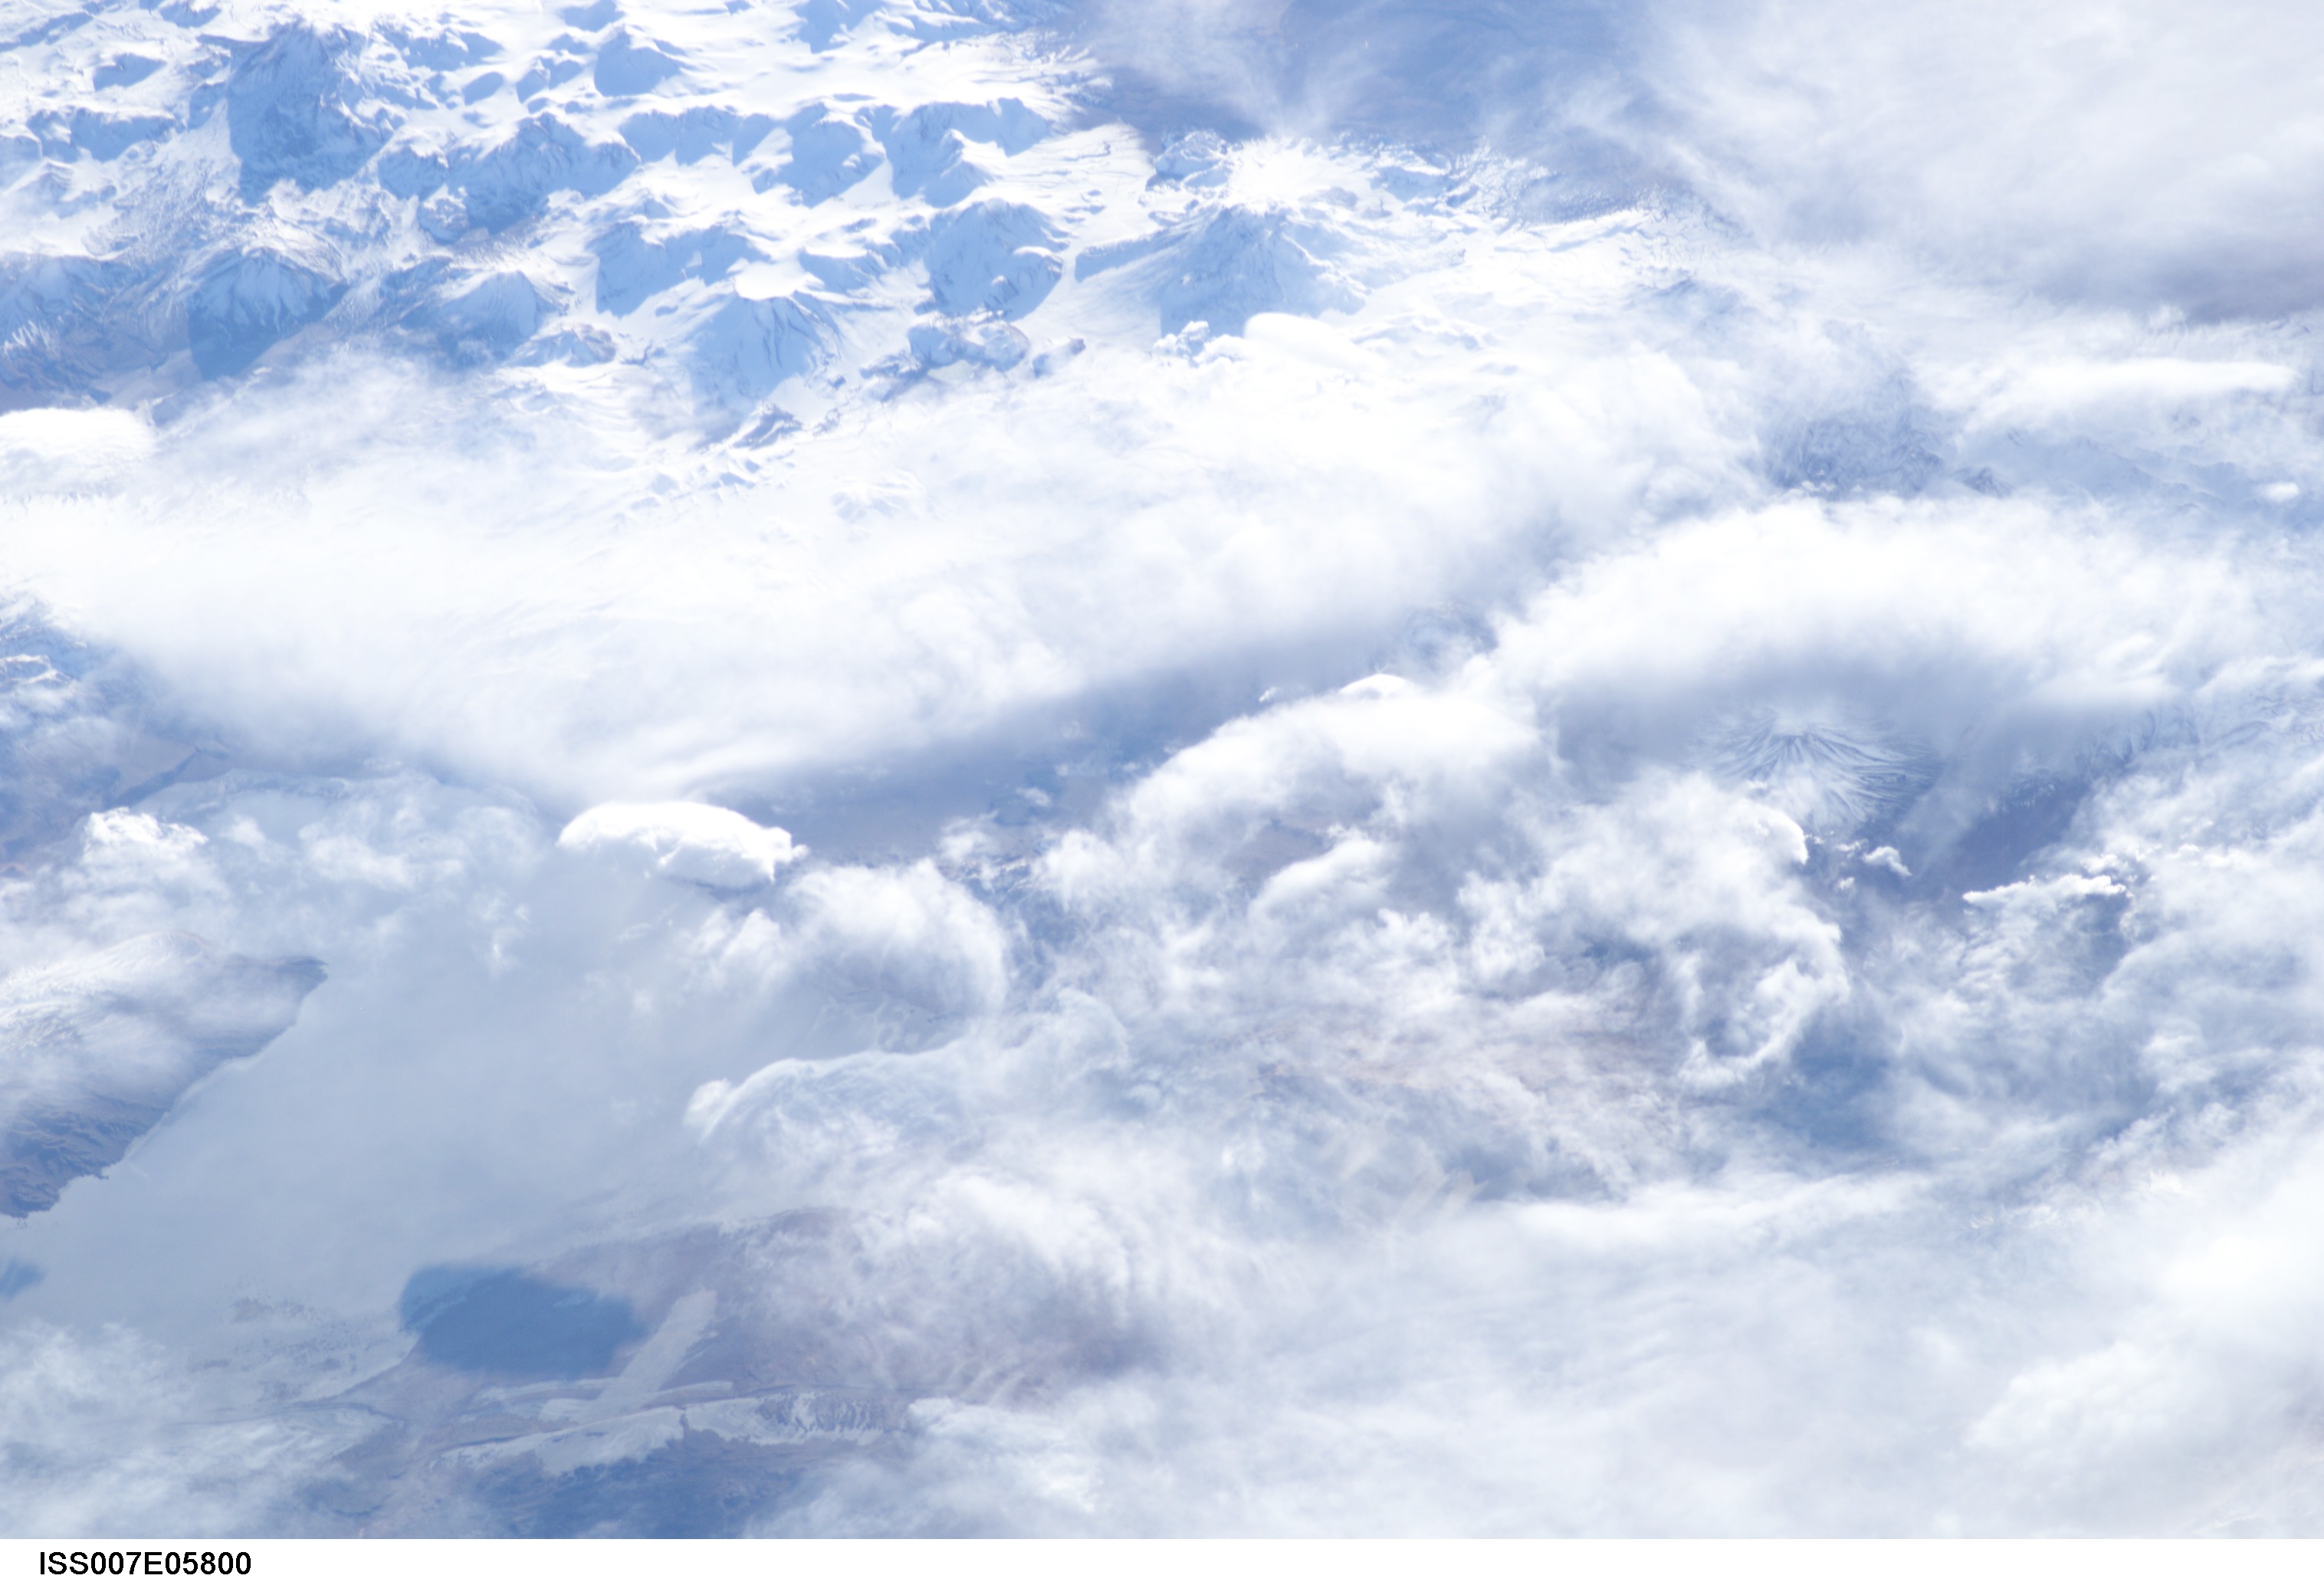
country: ARGENTINA
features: SALAR DE ARIZARO, CLOUDS, SNOW
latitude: -24.5
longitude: -68.0
